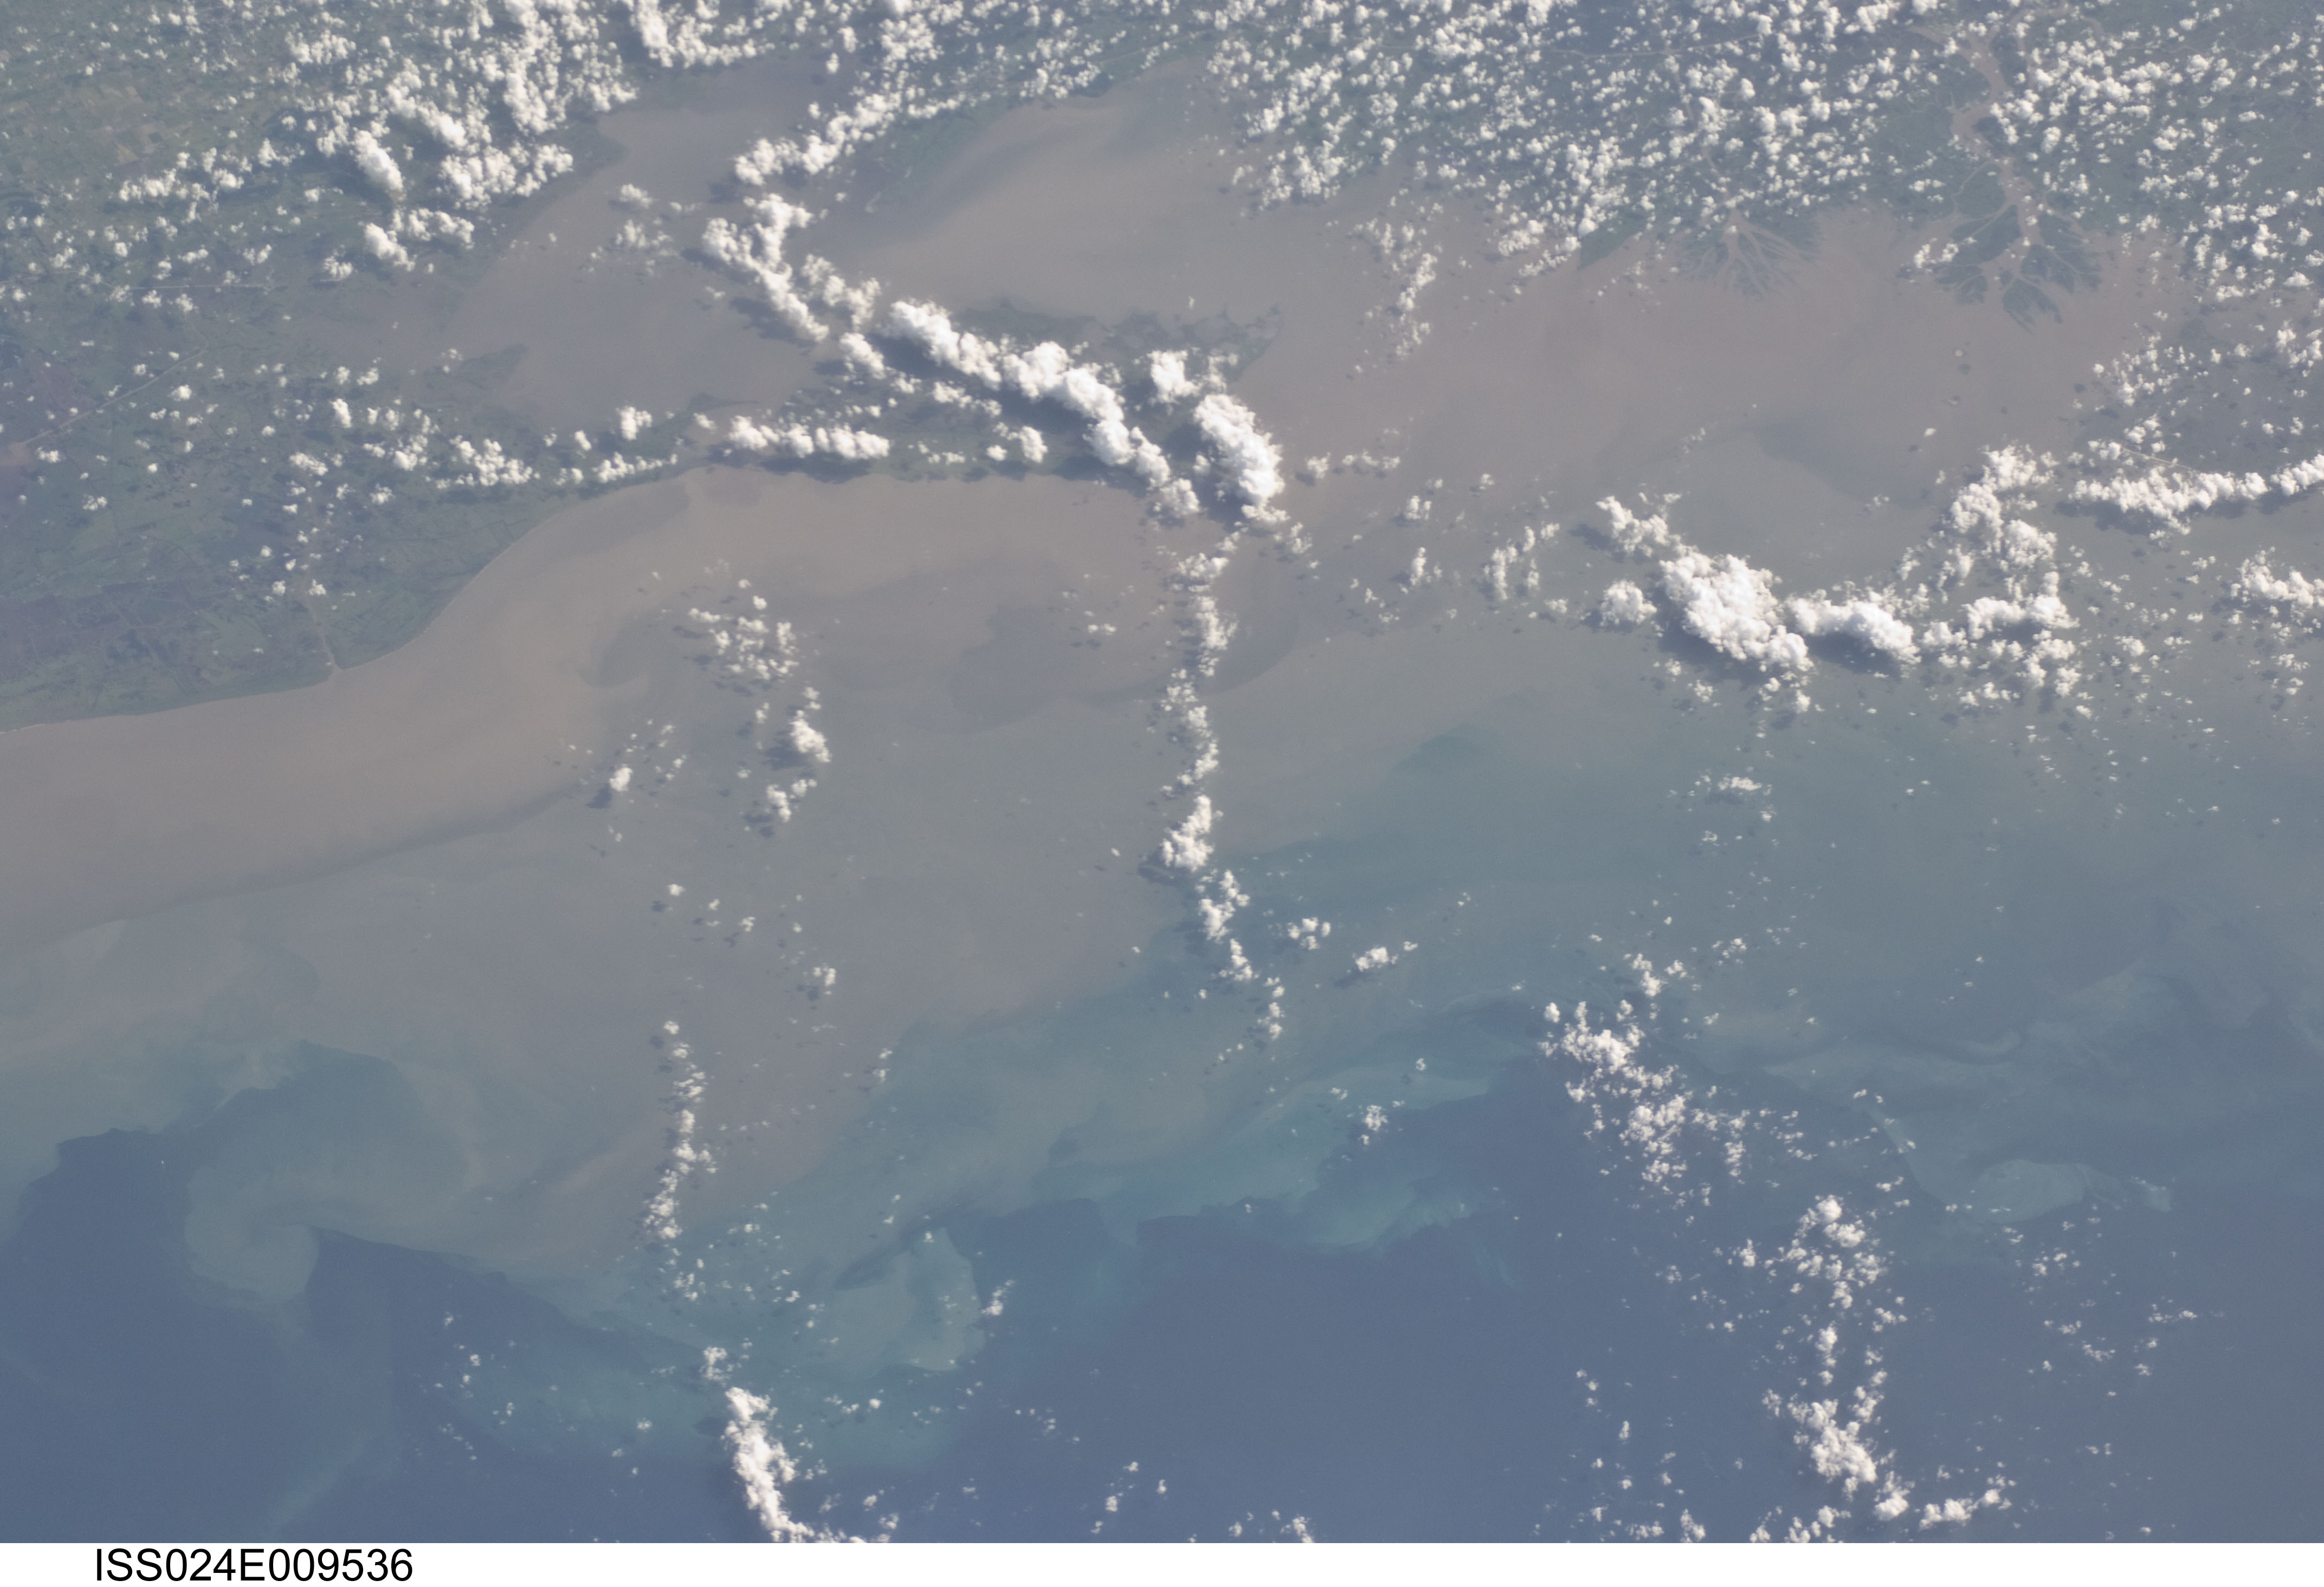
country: USA-LOUISIANA
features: SEDIMENT, MARSH I., VERMILION B., E. & W. COTE BLANCHE BAYS, ATACHAFALAYA B.
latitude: 29.4
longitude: -91.9
